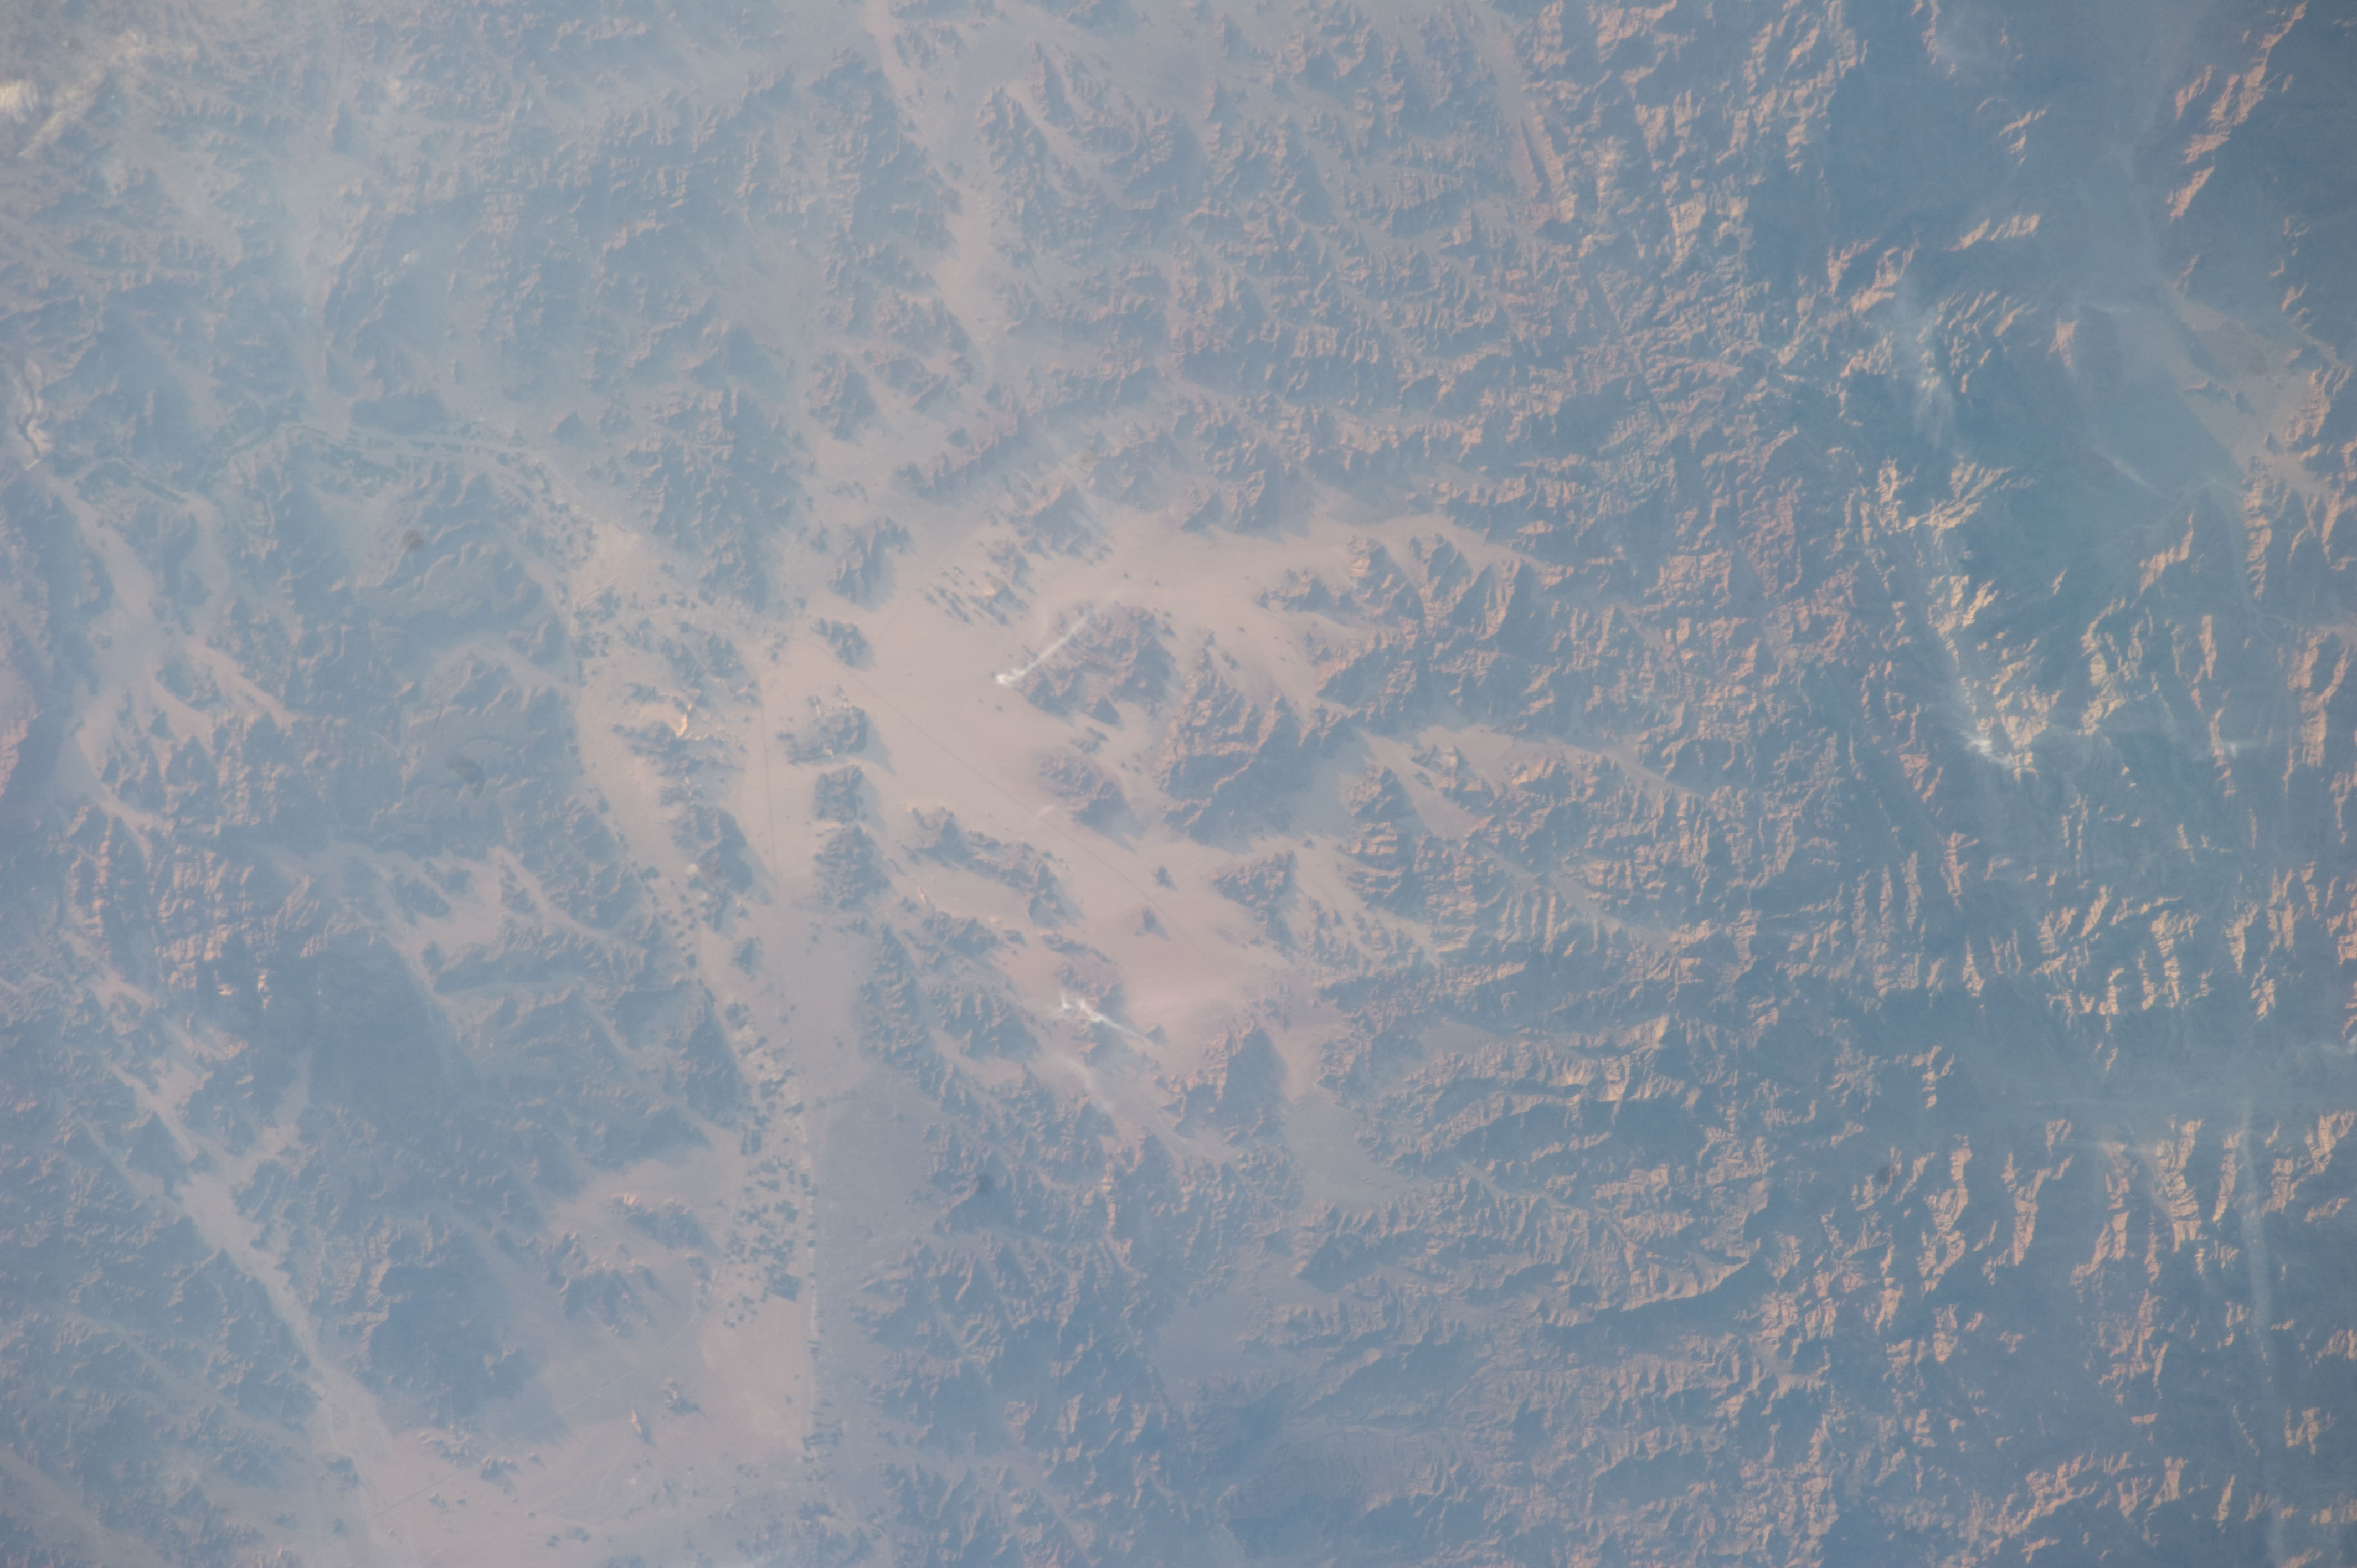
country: INDIA
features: MTS.
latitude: 24.8
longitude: 39.2
